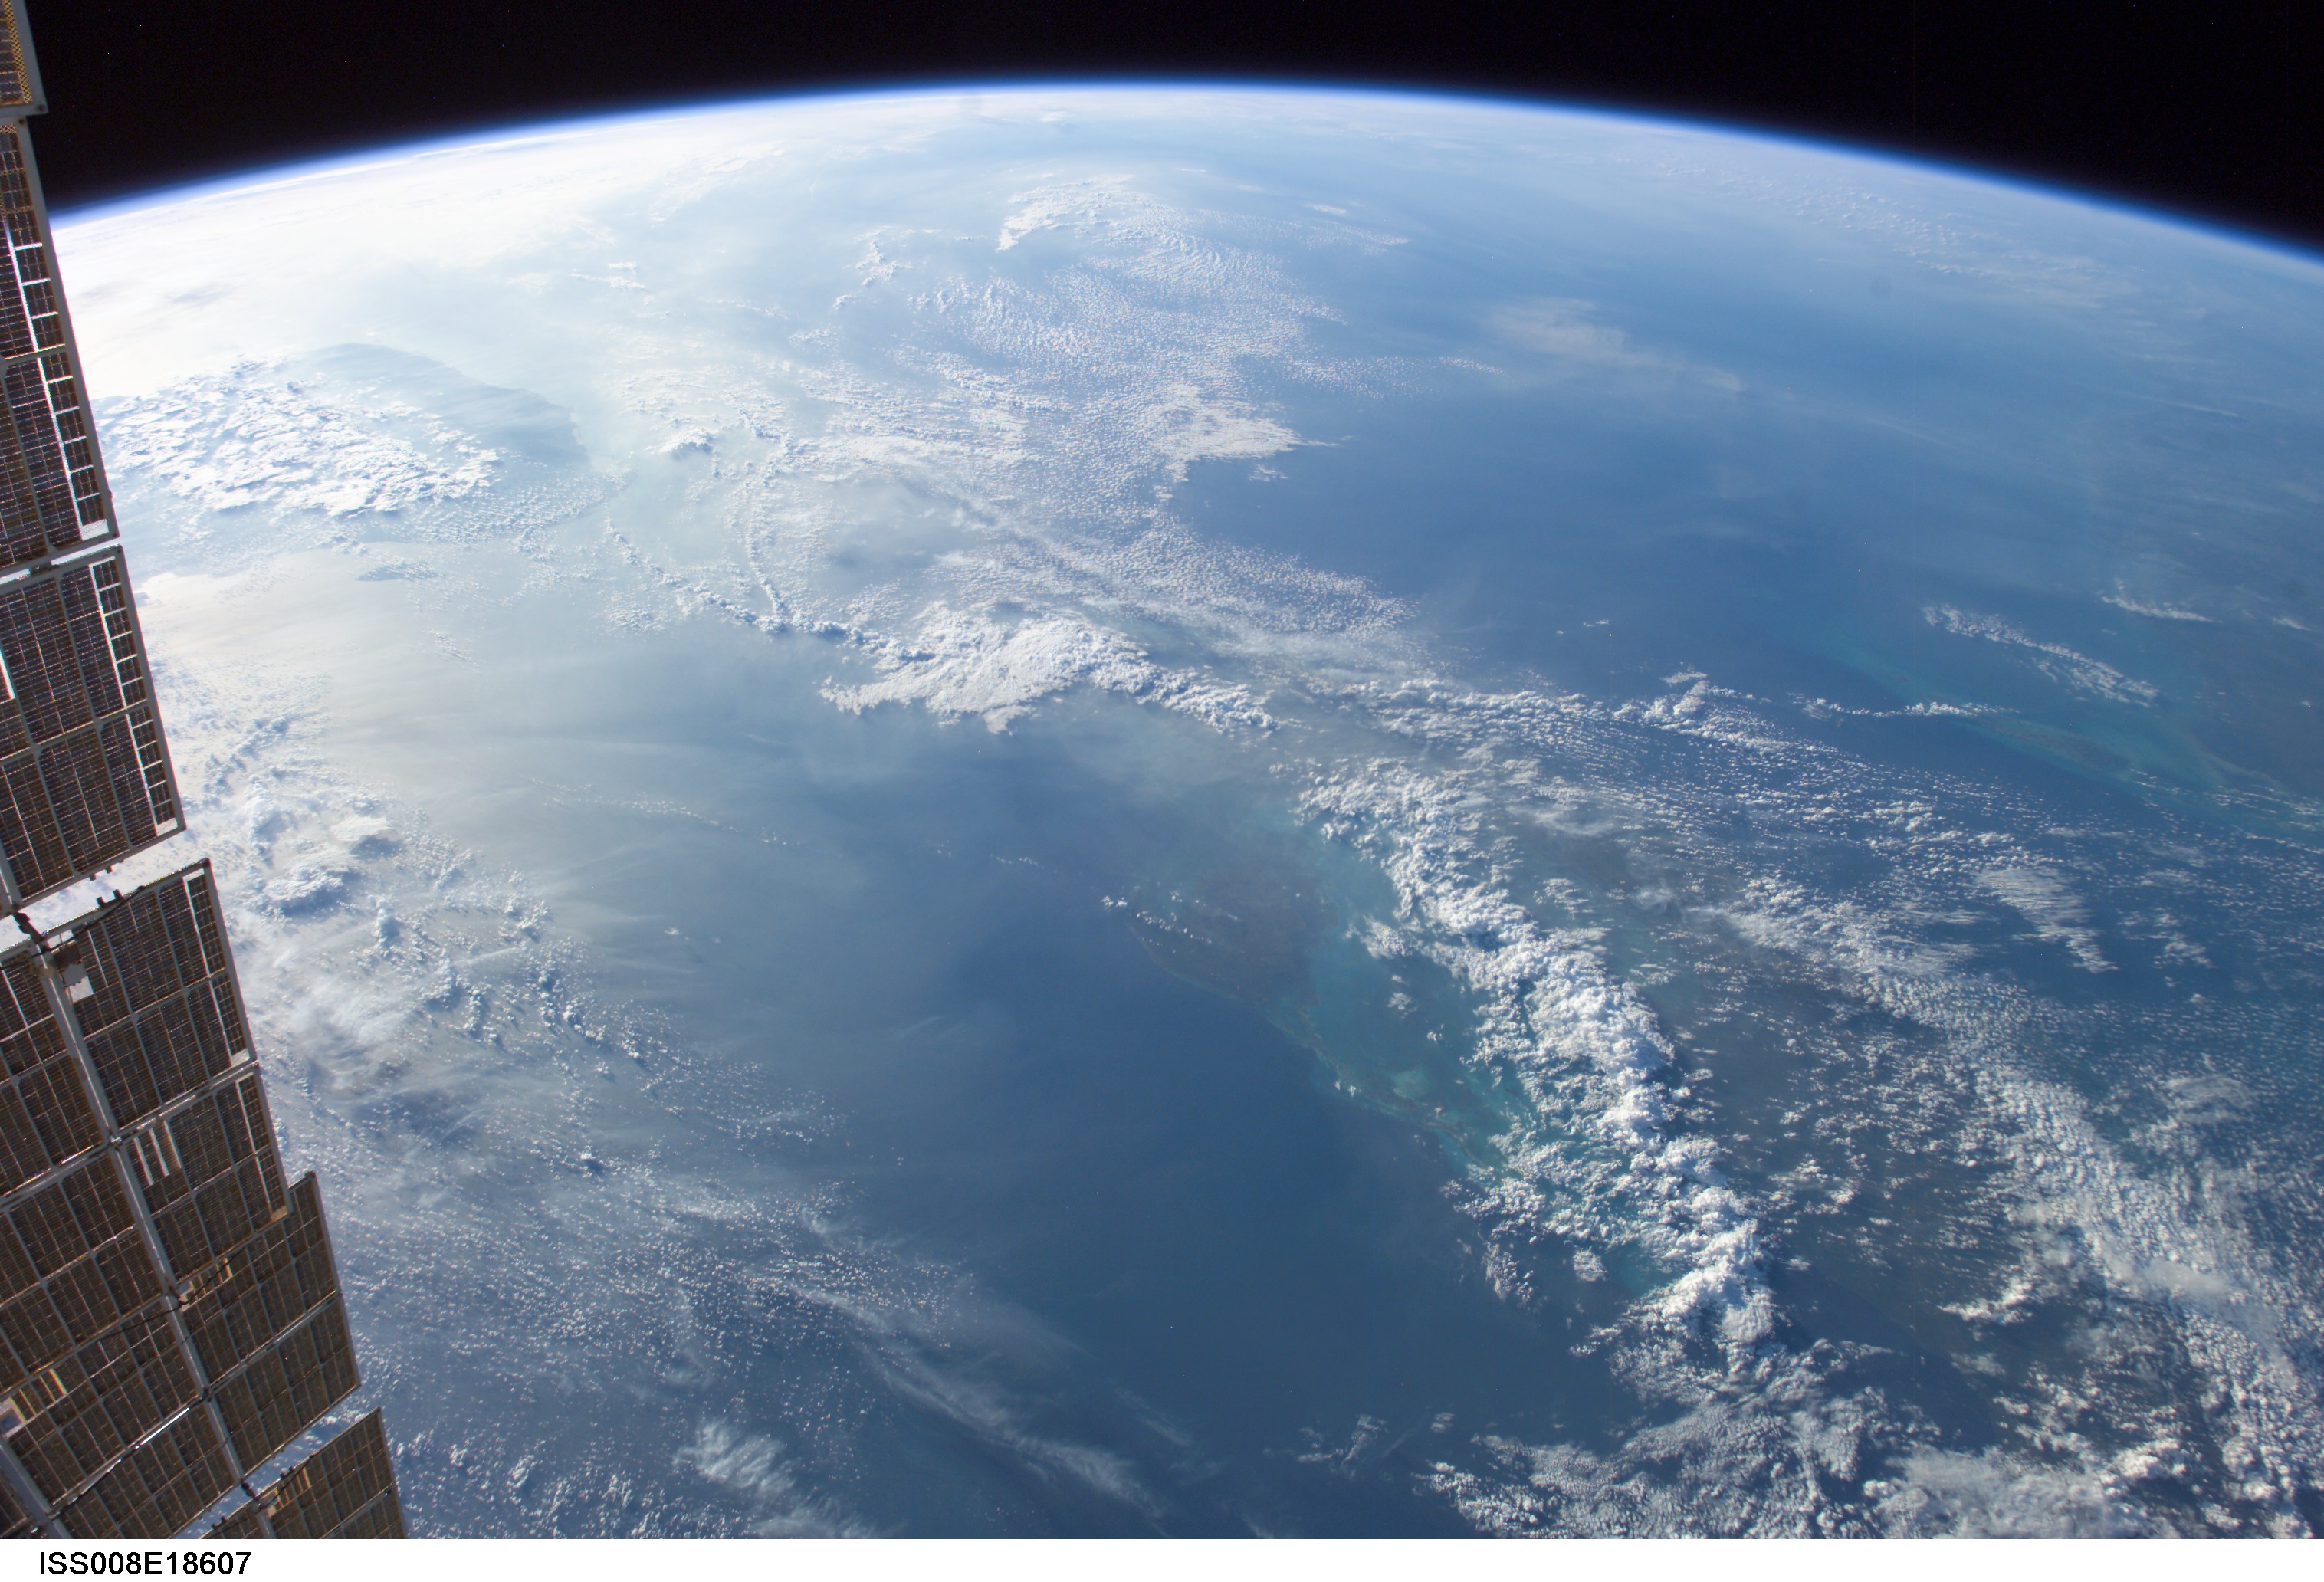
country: CUBA
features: G. OF MEXICO, G. OF BATABANO, STRAITS OF FLROIDA, ATMOSPHERIC LIMB
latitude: 22.0
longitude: -83.5
